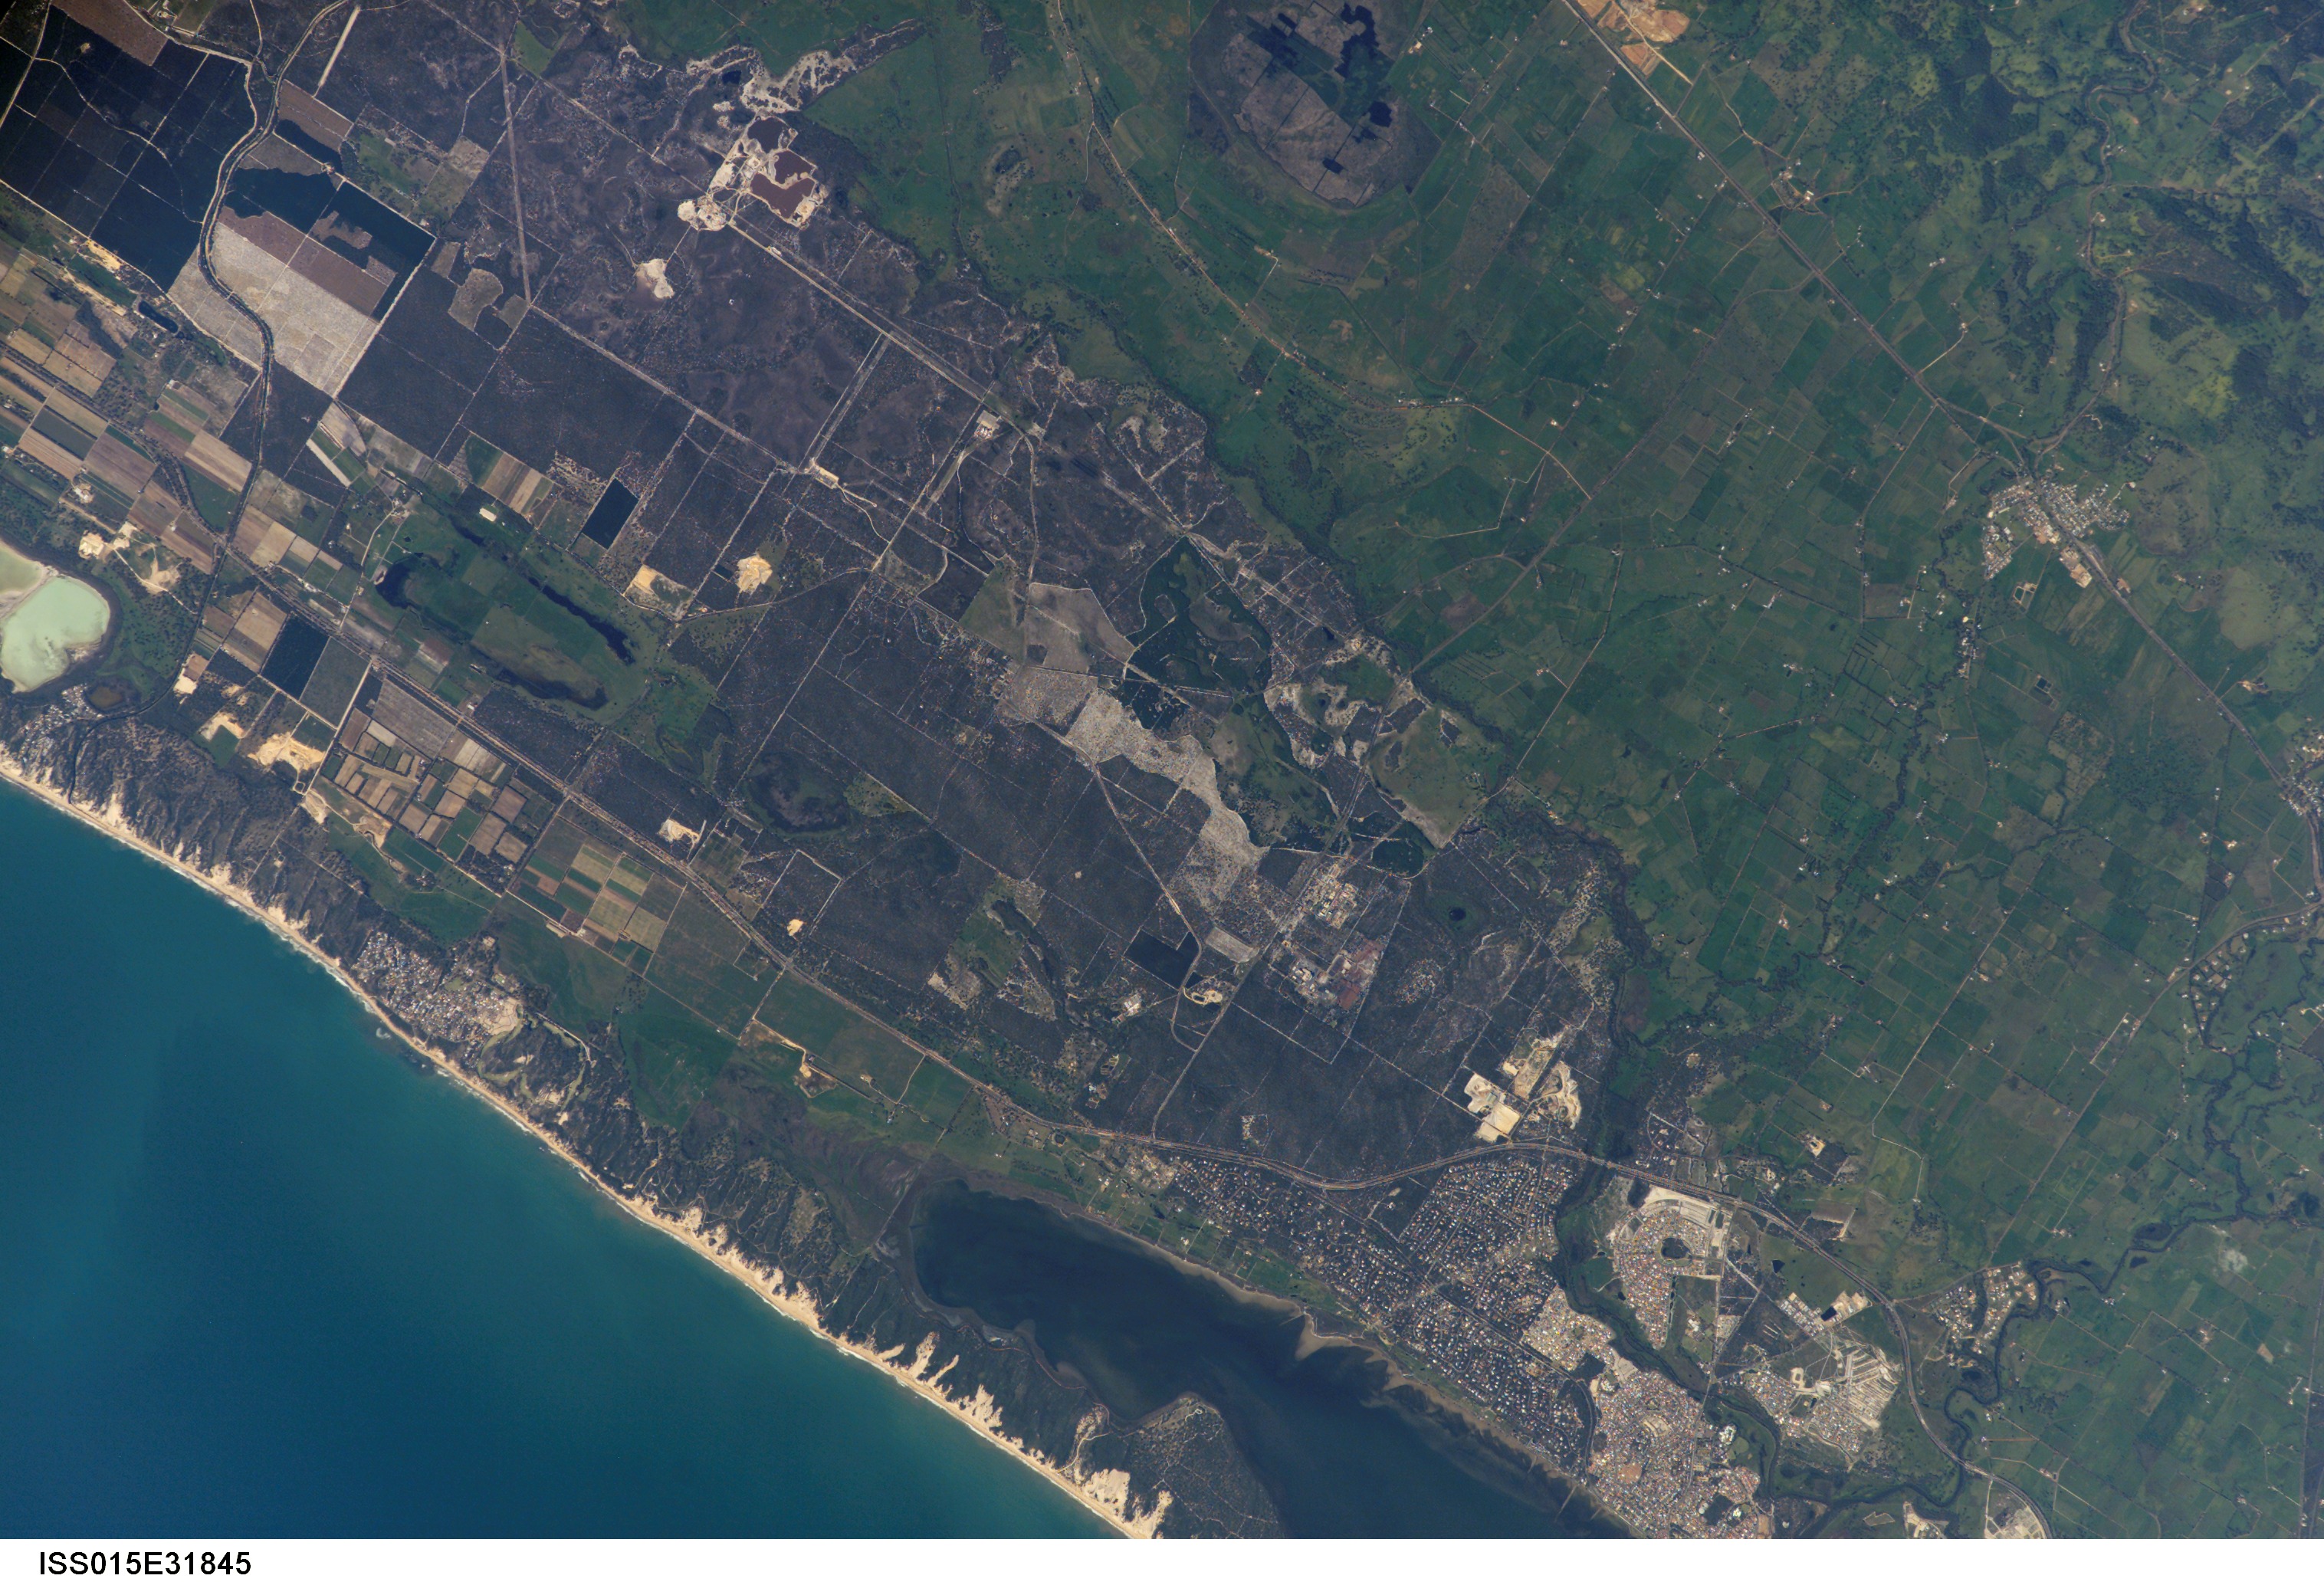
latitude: -33.2
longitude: 115.8
